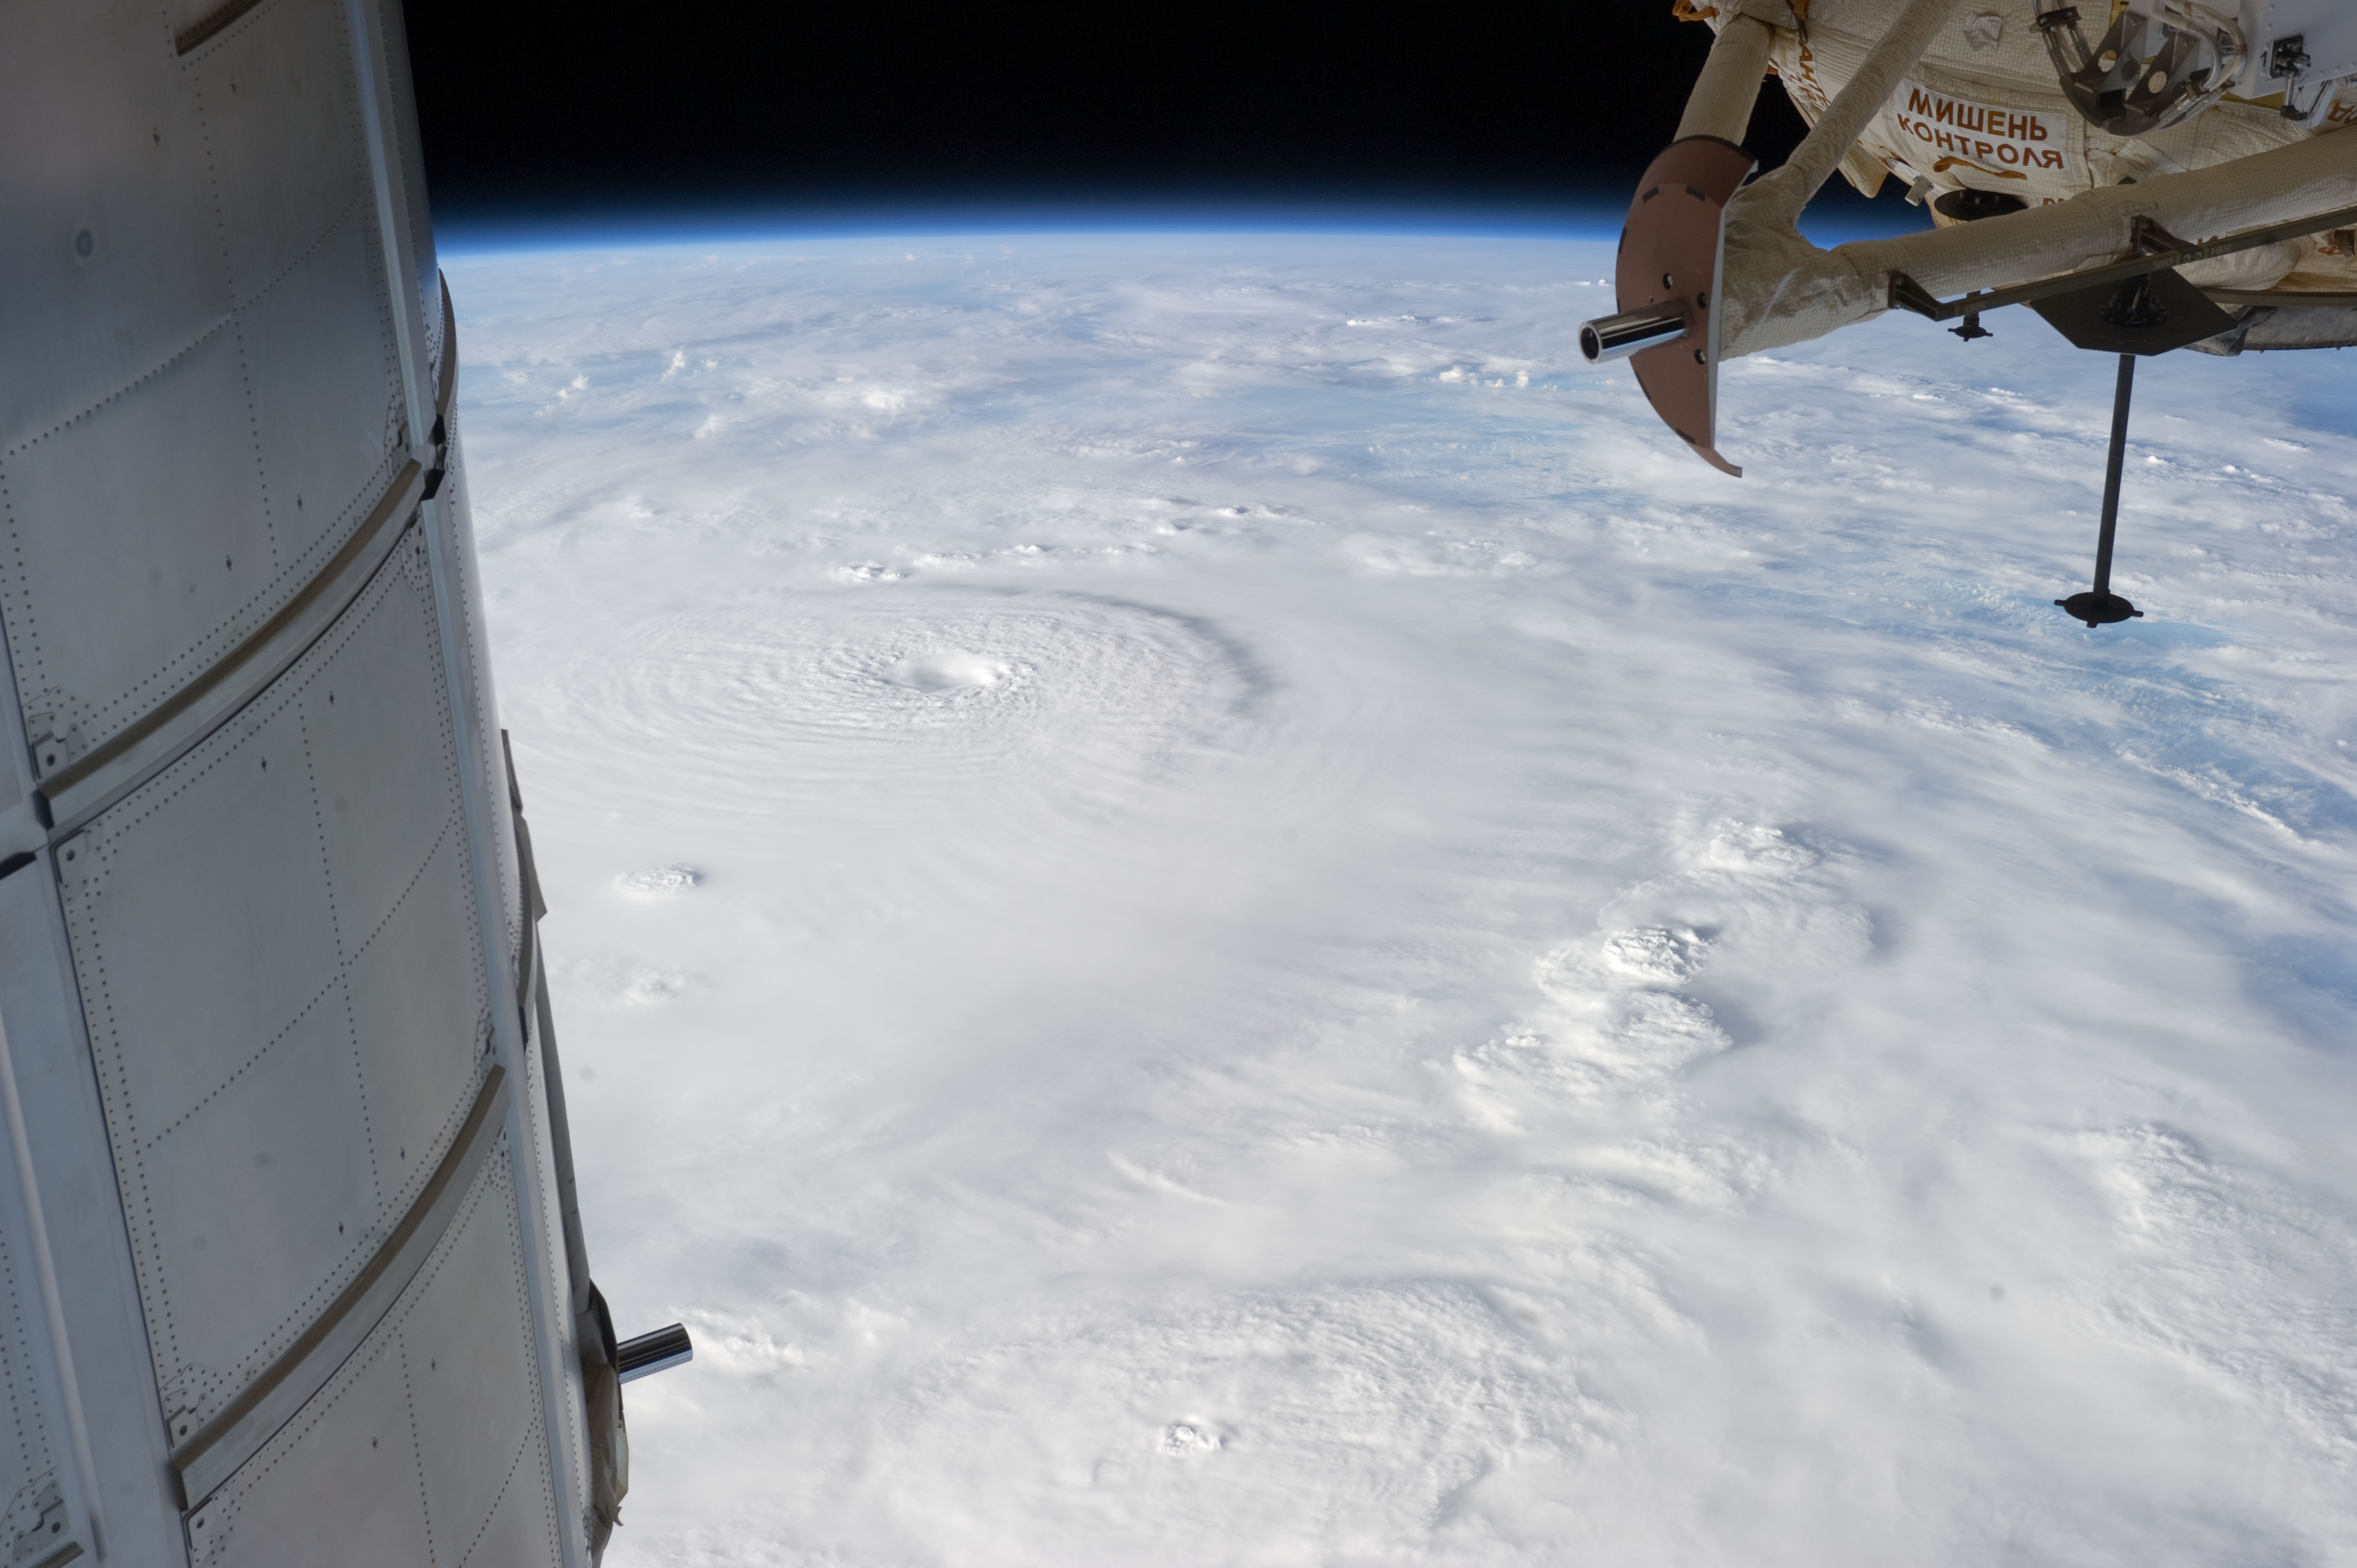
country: PACIFIC OCEAN
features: PAN-SUPER TYPHOON BOPHA, EYE FEATURE, ISS
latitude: 6.0
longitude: 137.5
